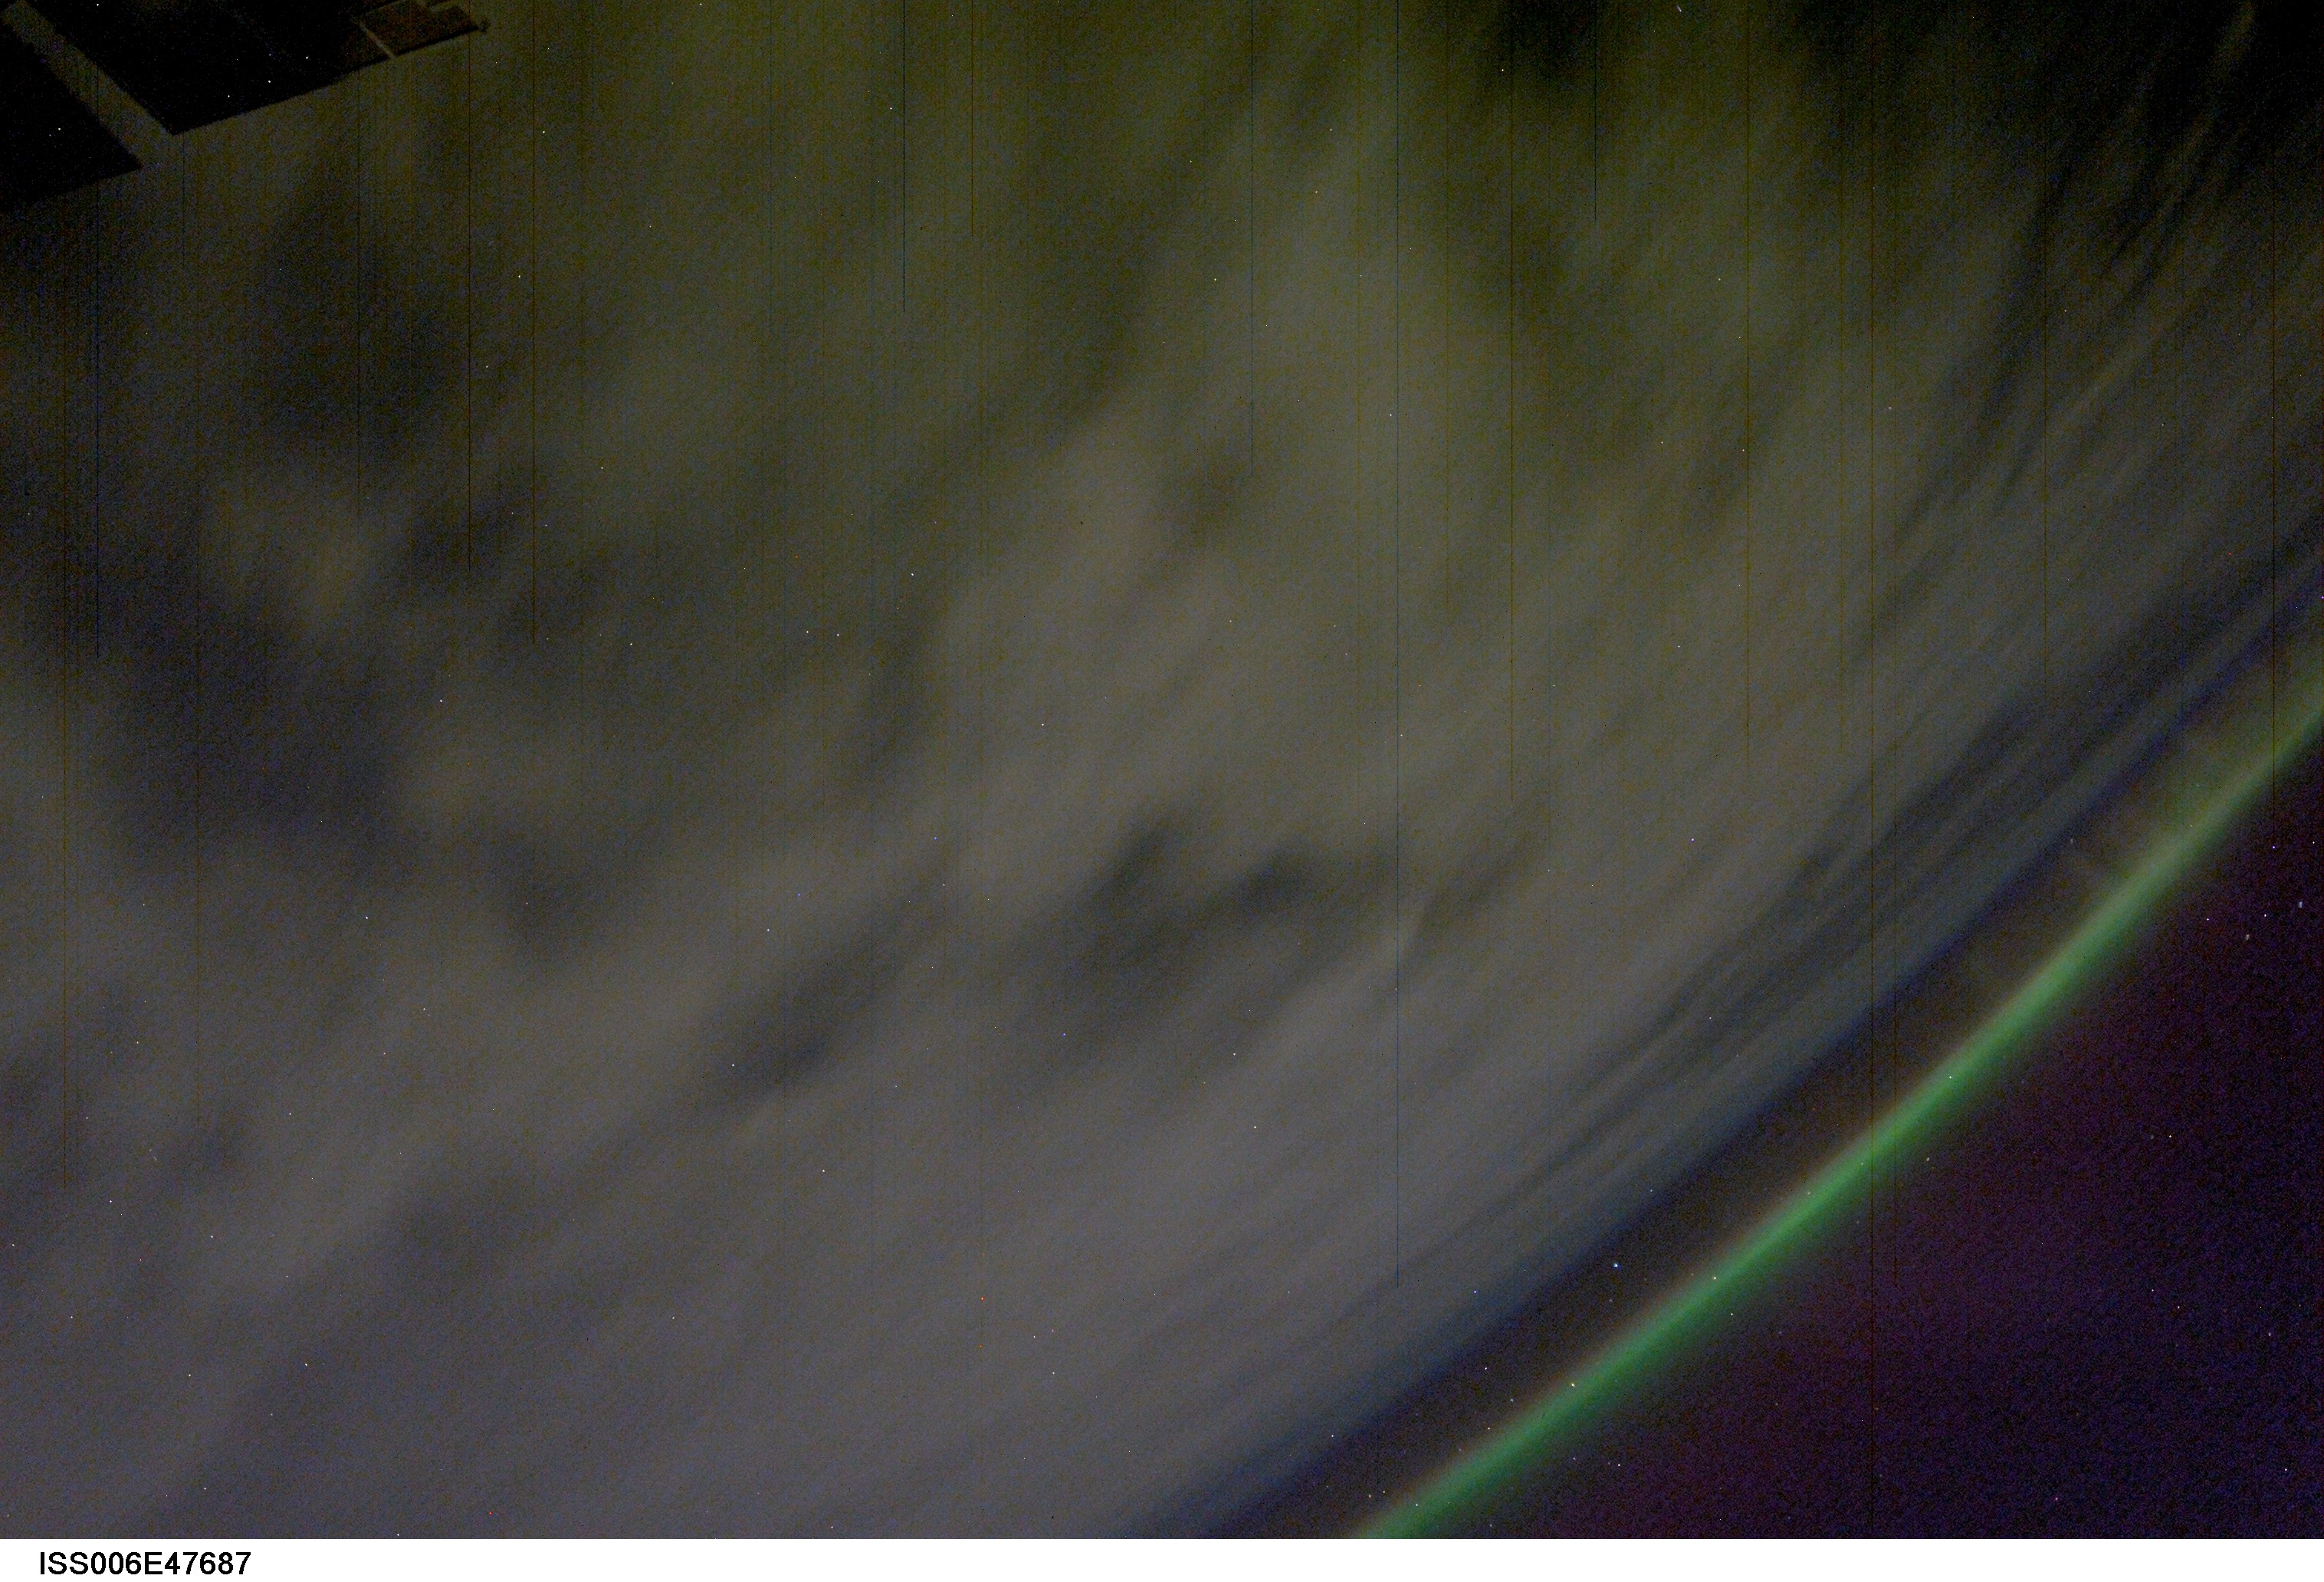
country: AURORA
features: AURORA AUSTRALIS, EARTH LIMB
